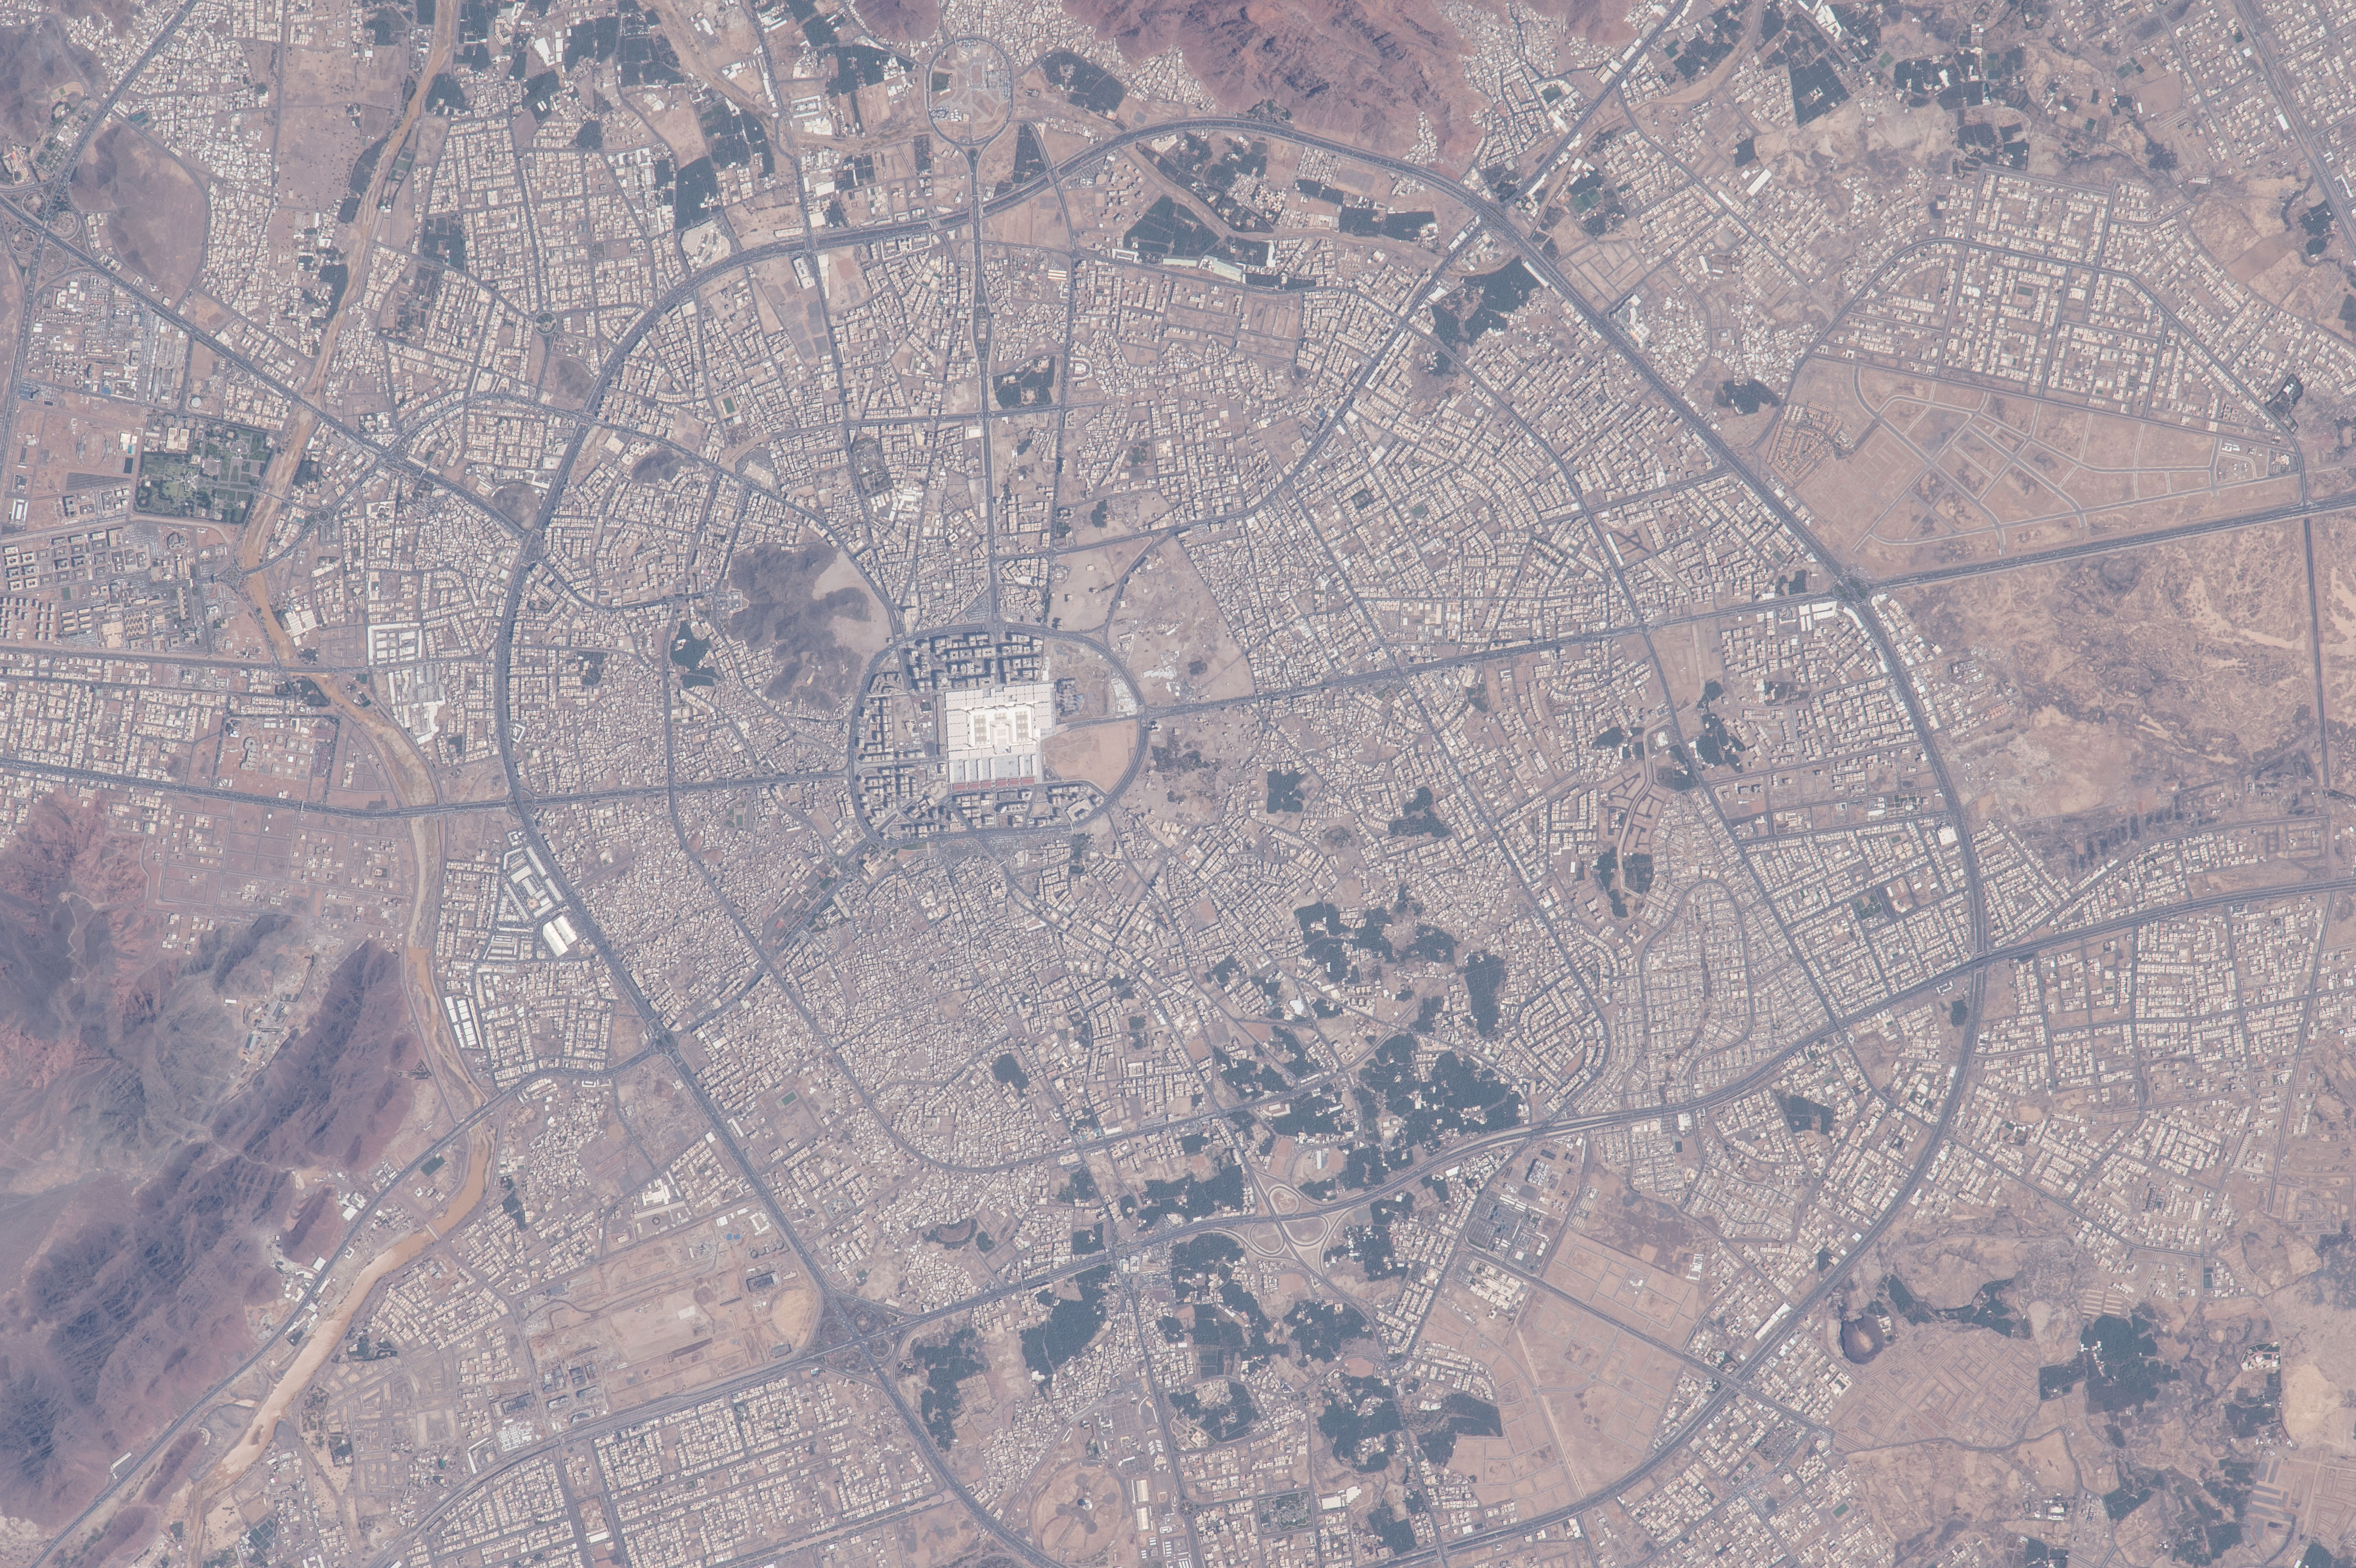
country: SAUDI ARABIA
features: MEDINA, PROPHET'S MOSQUE, ROADS
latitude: 24.4
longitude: 39.6
